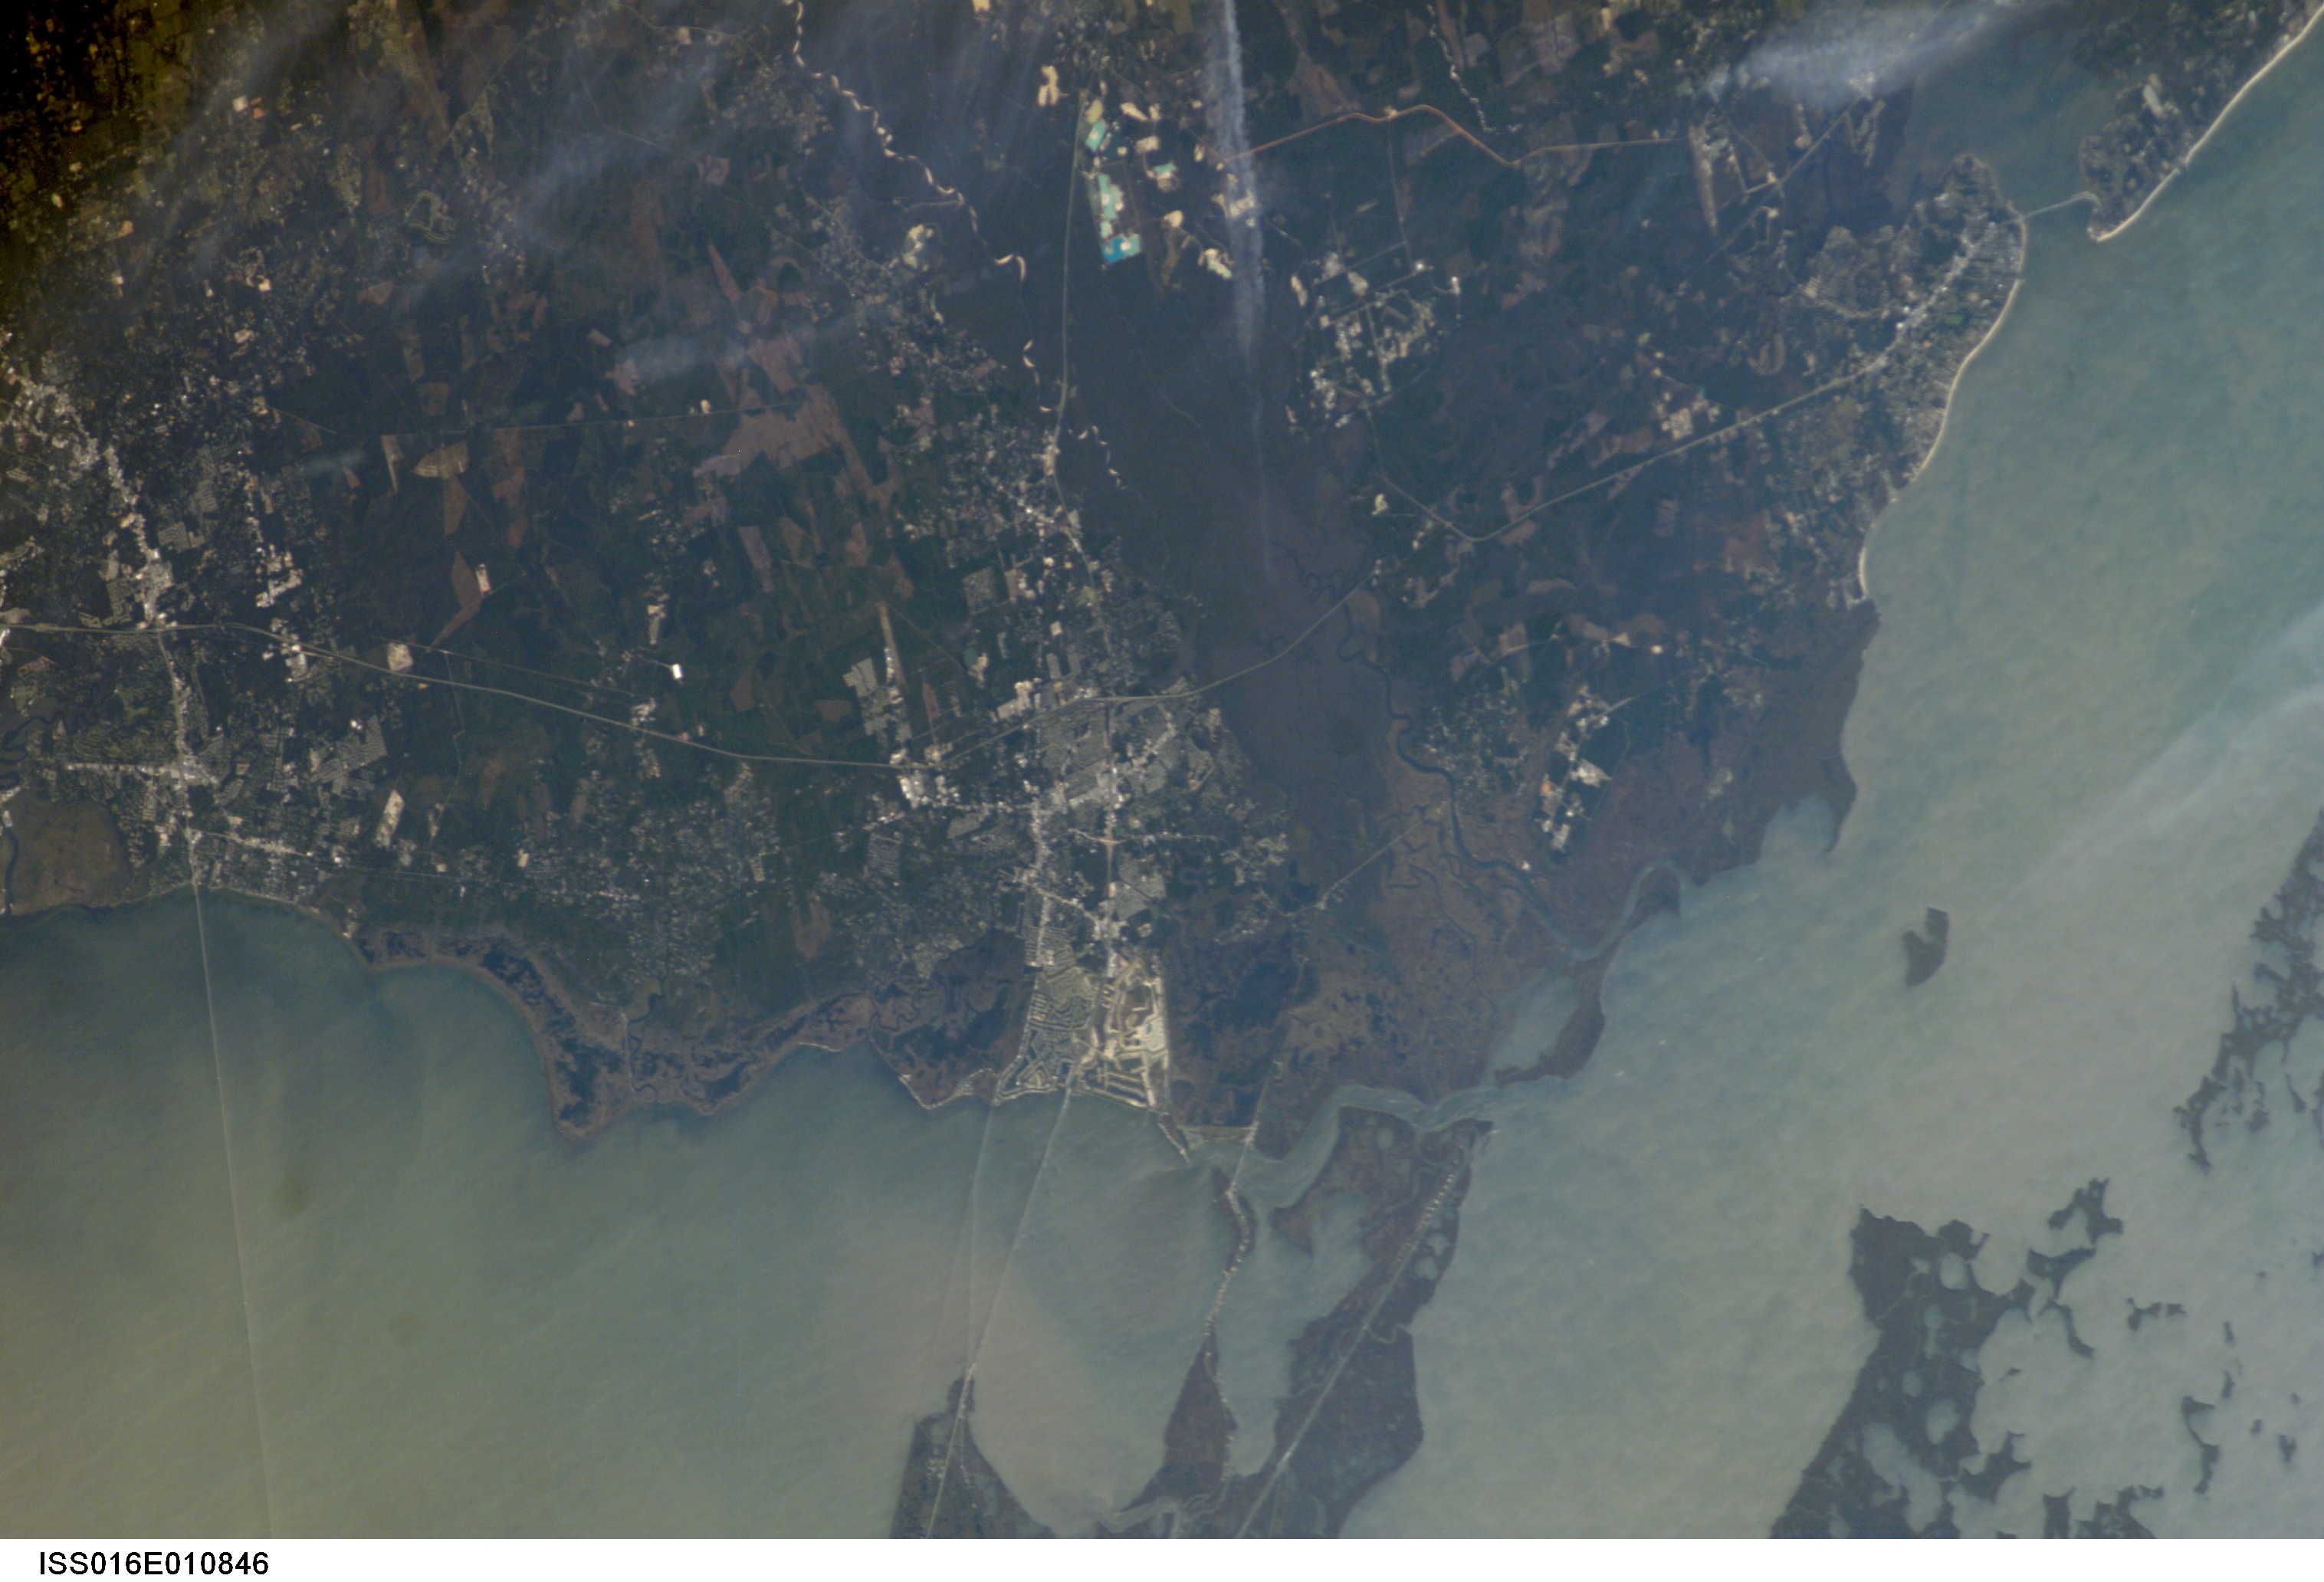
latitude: 30.5
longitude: -89.5
